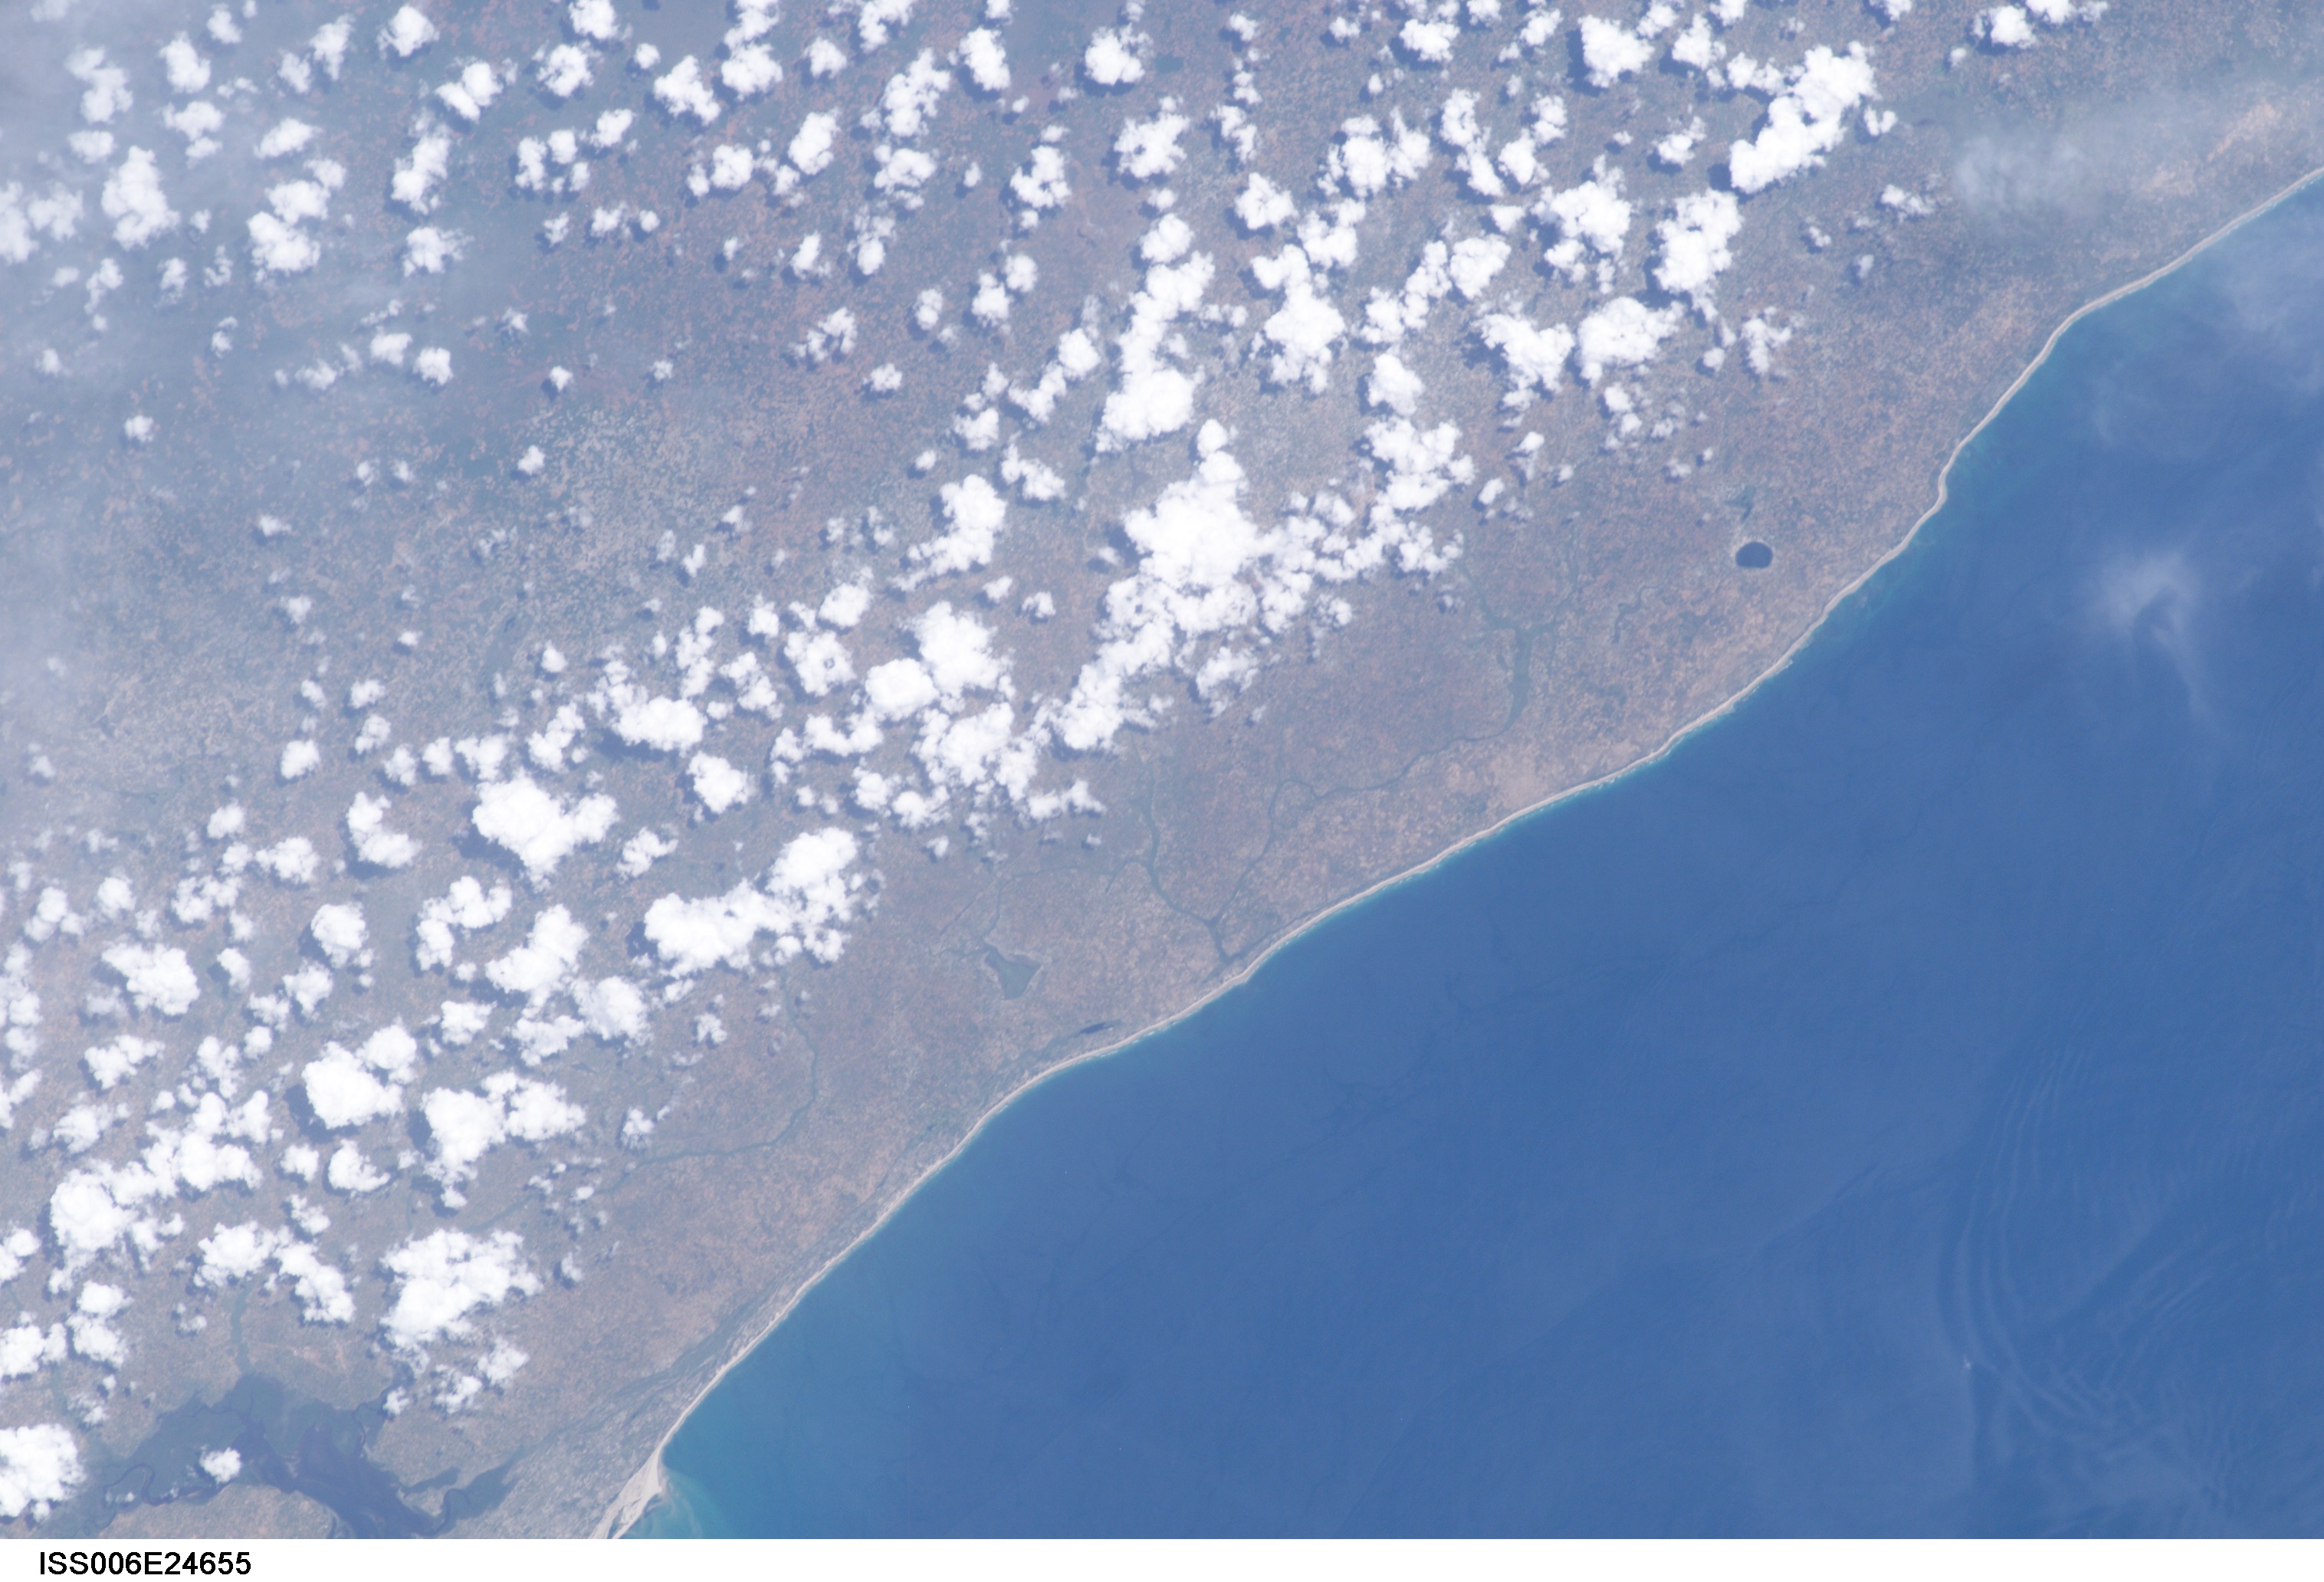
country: MOZAMBIQUE
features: COAST
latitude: -23.5
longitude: 35.5
